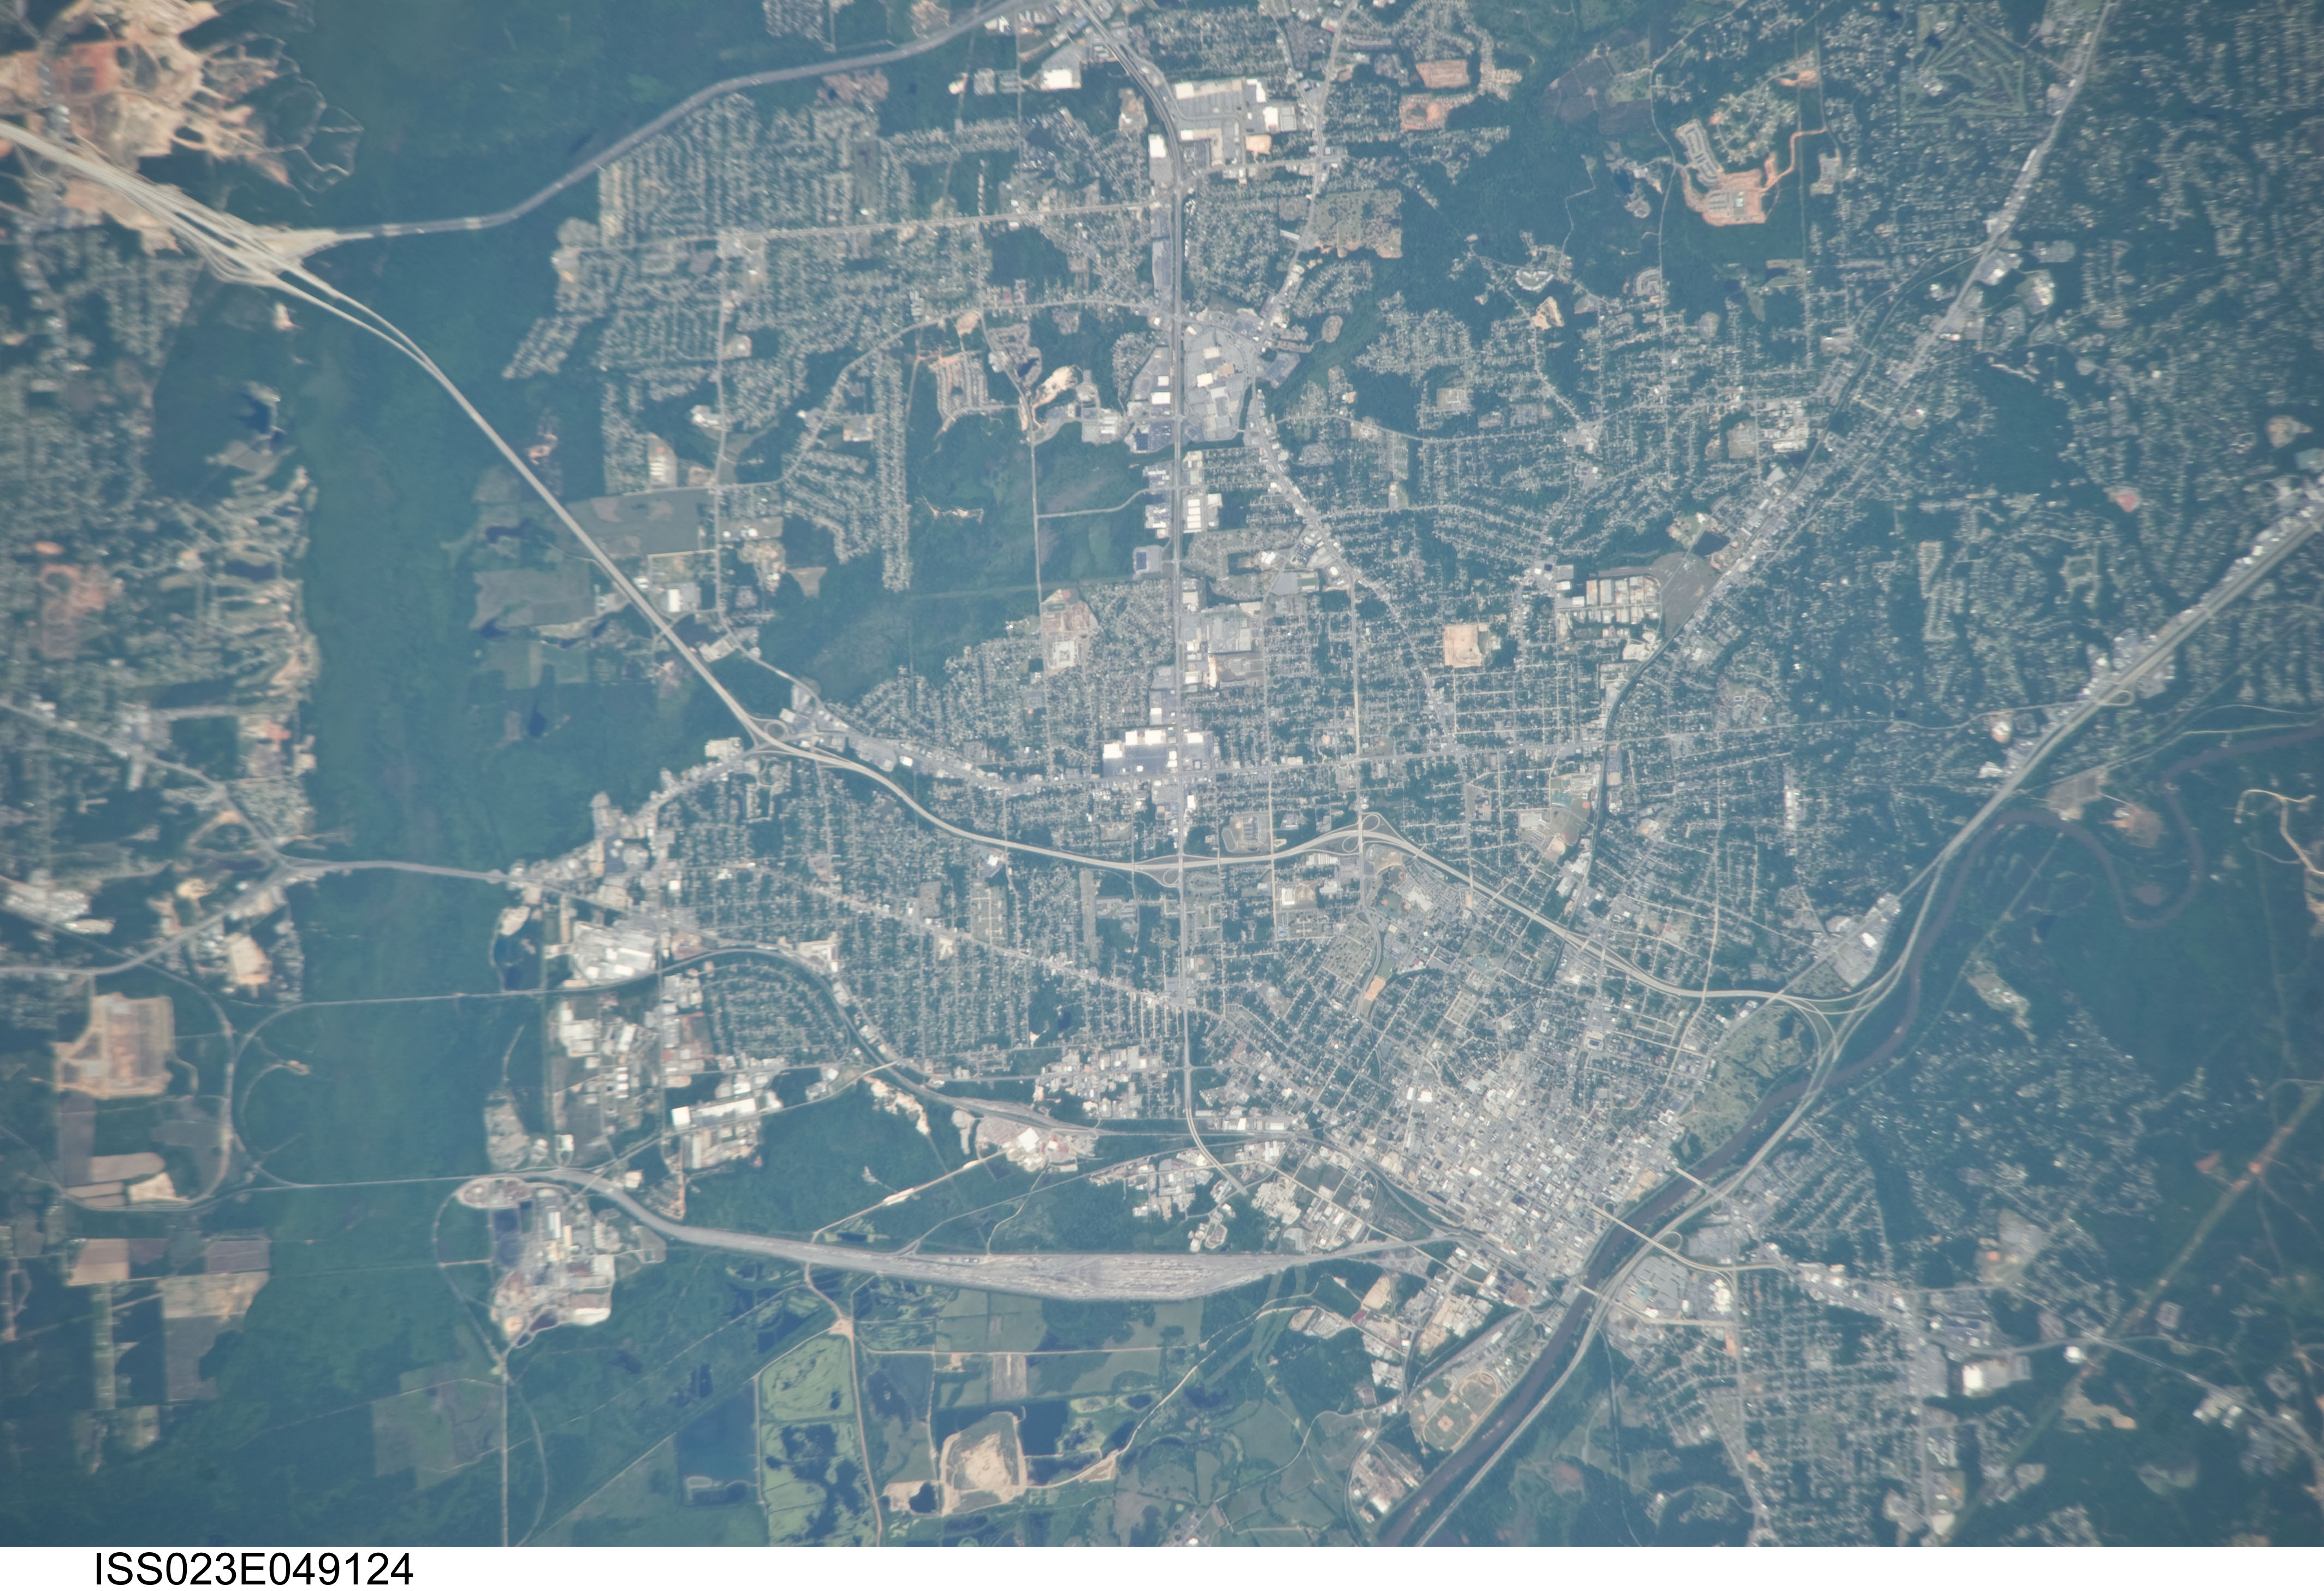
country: USA-GEORGIA
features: MACON, TOBESOFKEE CR., ROADS, FOREST
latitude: 32.8
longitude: -83.7
